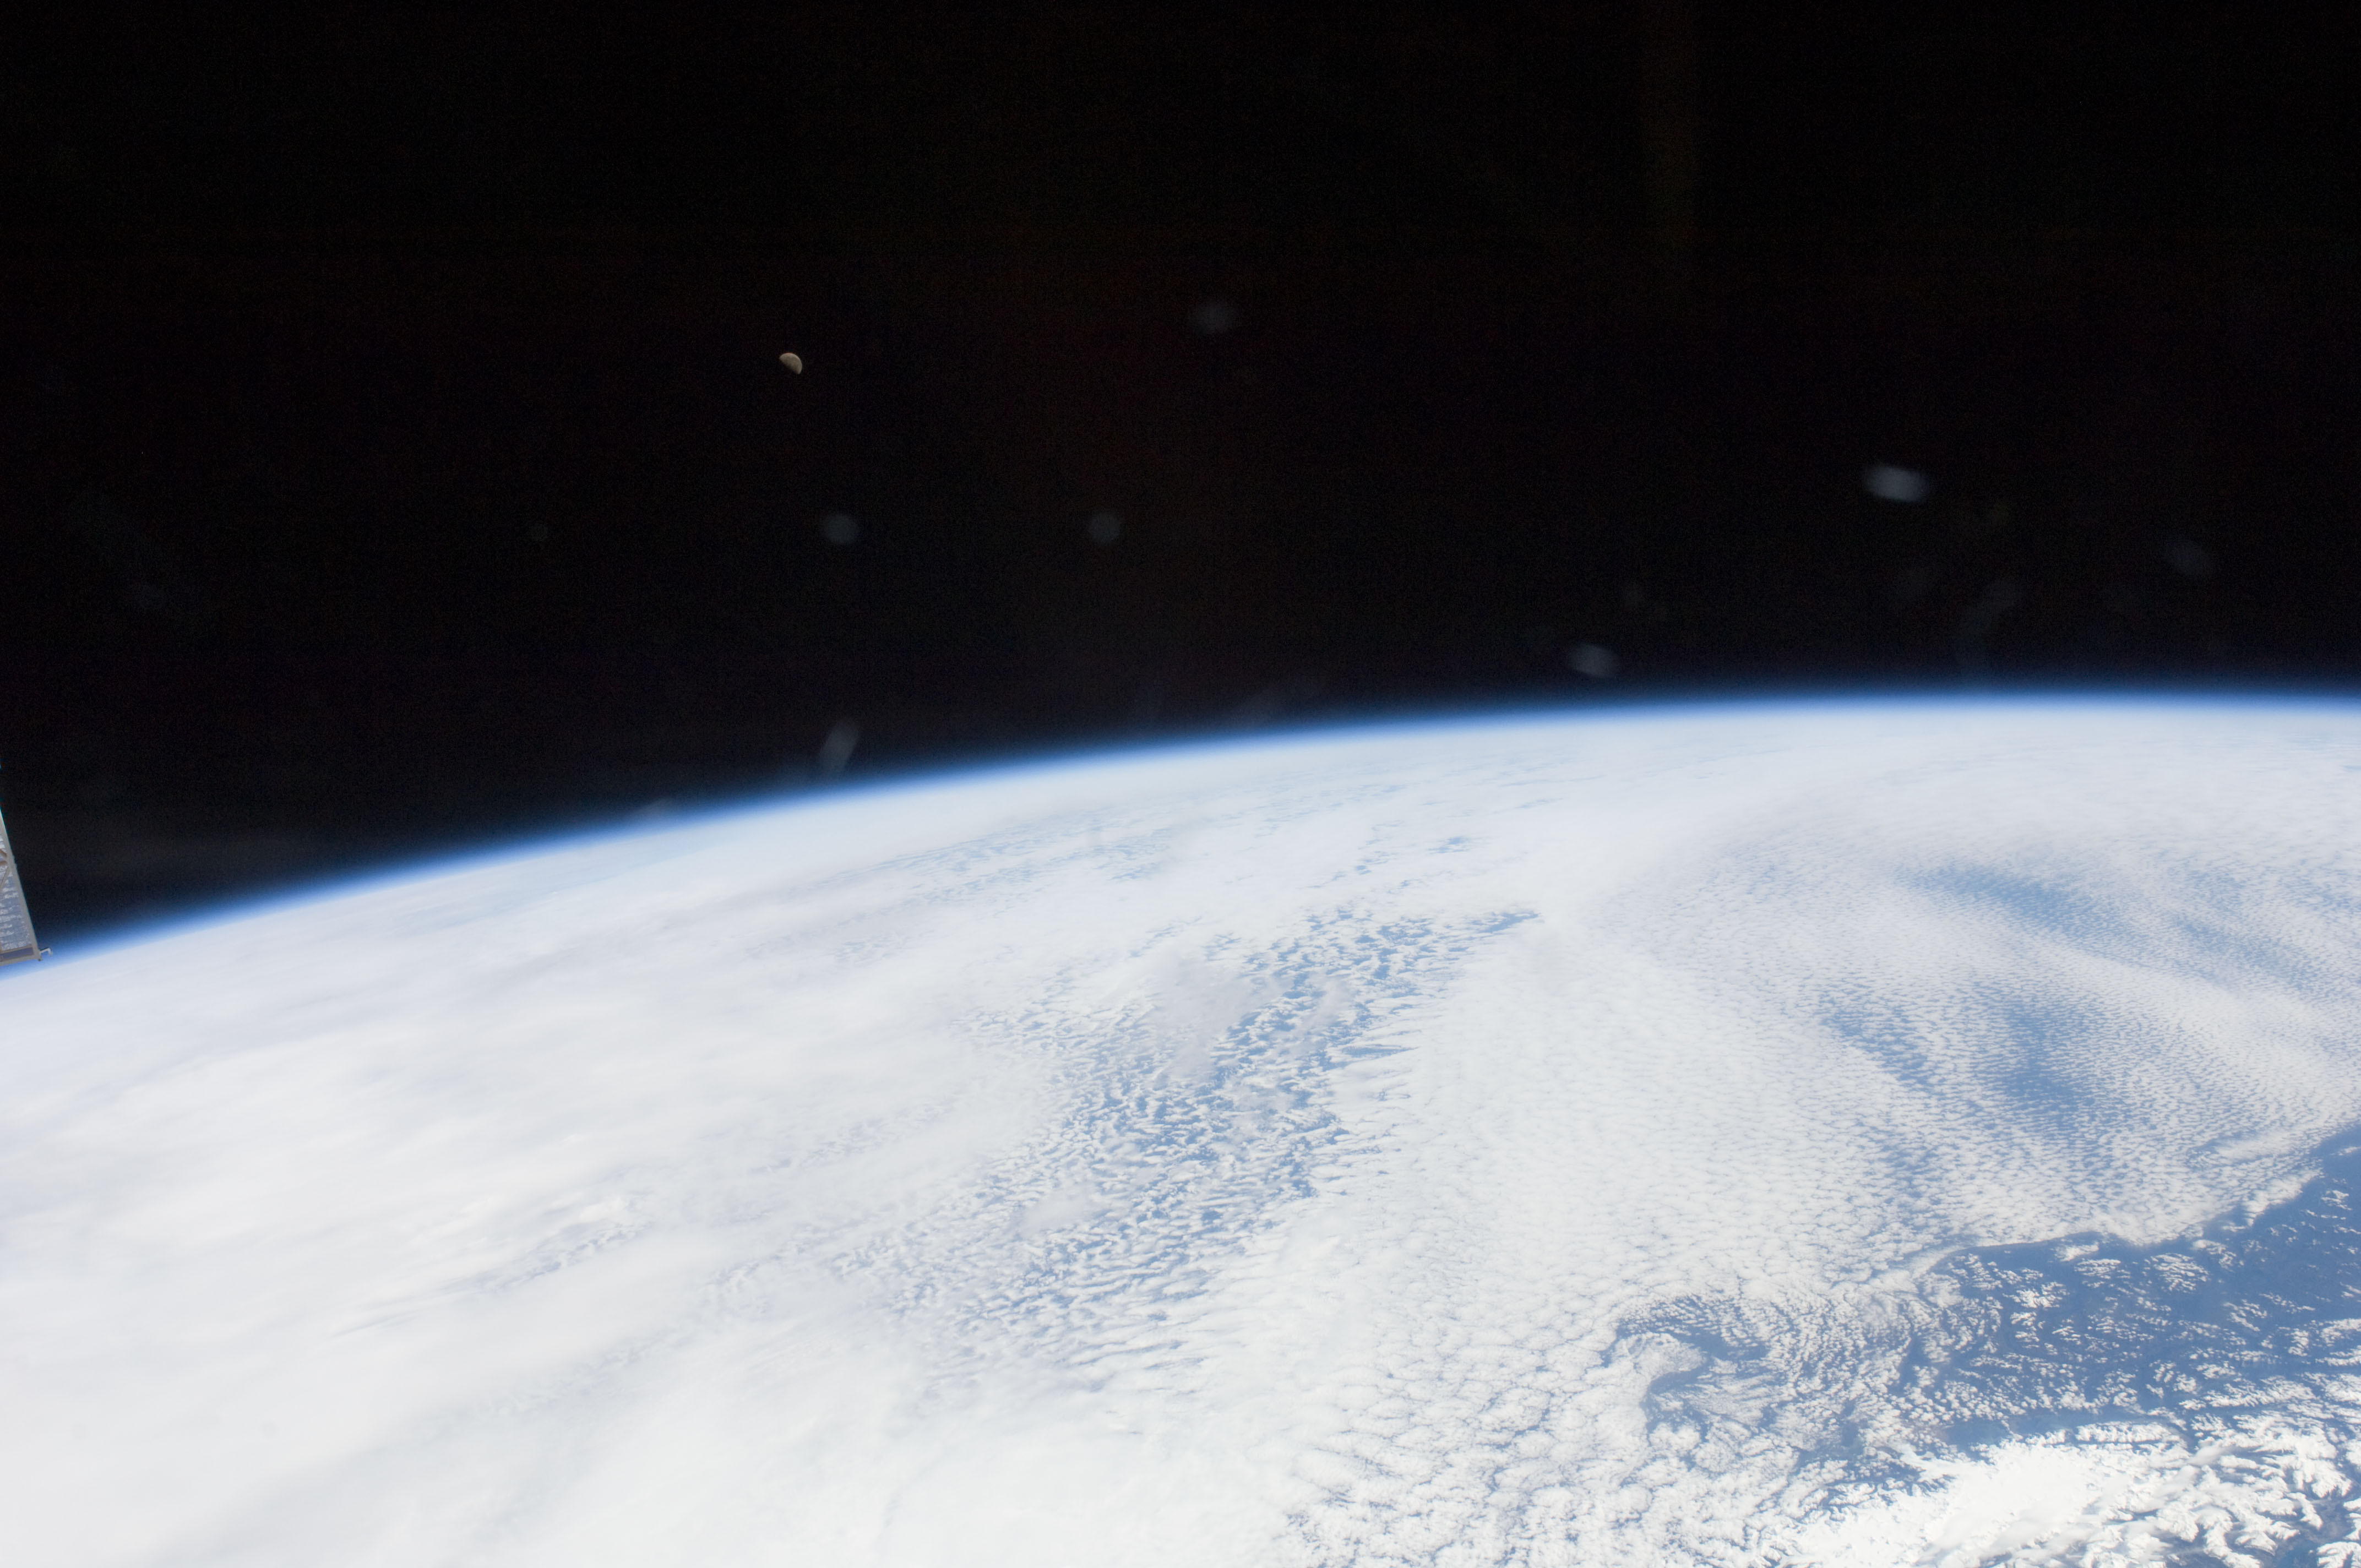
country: CHILE
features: PENAS GULF, CLOUDS OFF THE COAST
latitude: -46.0
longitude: -77.5
